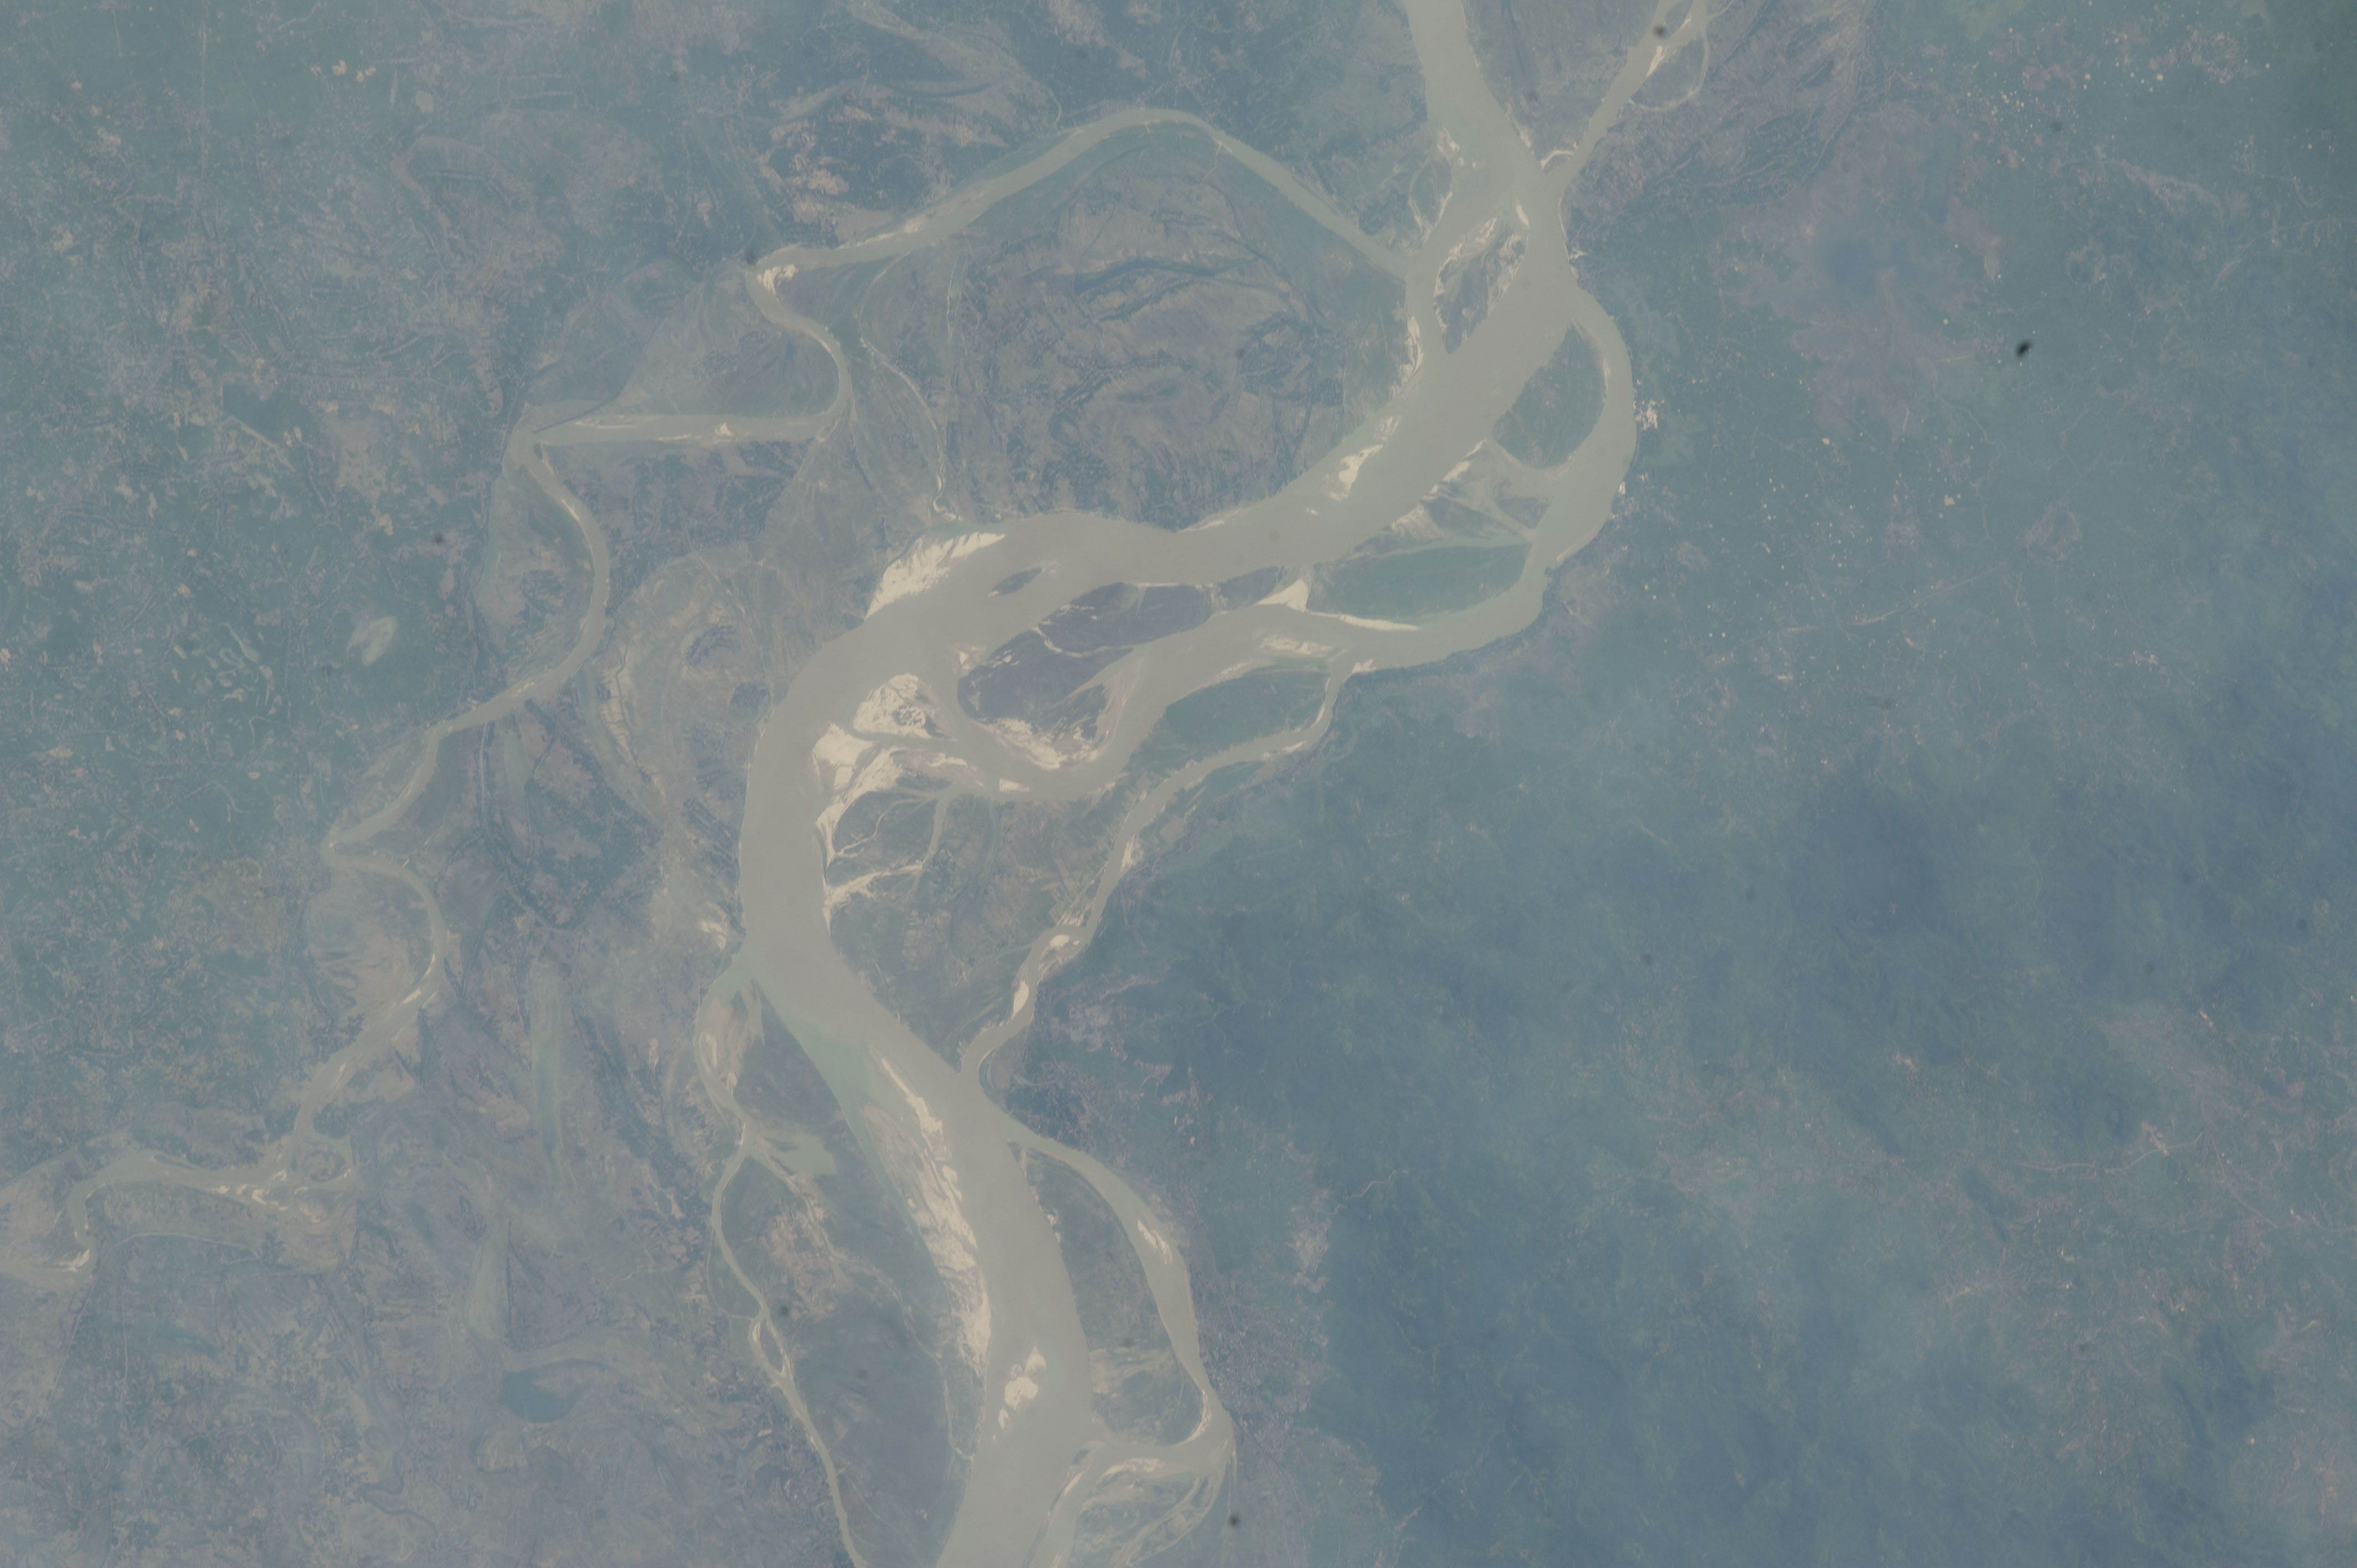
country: INDIA
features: GANGES R., MAHANANDA R., FLOODPLAINS
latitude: 25.2
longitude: 87.8
